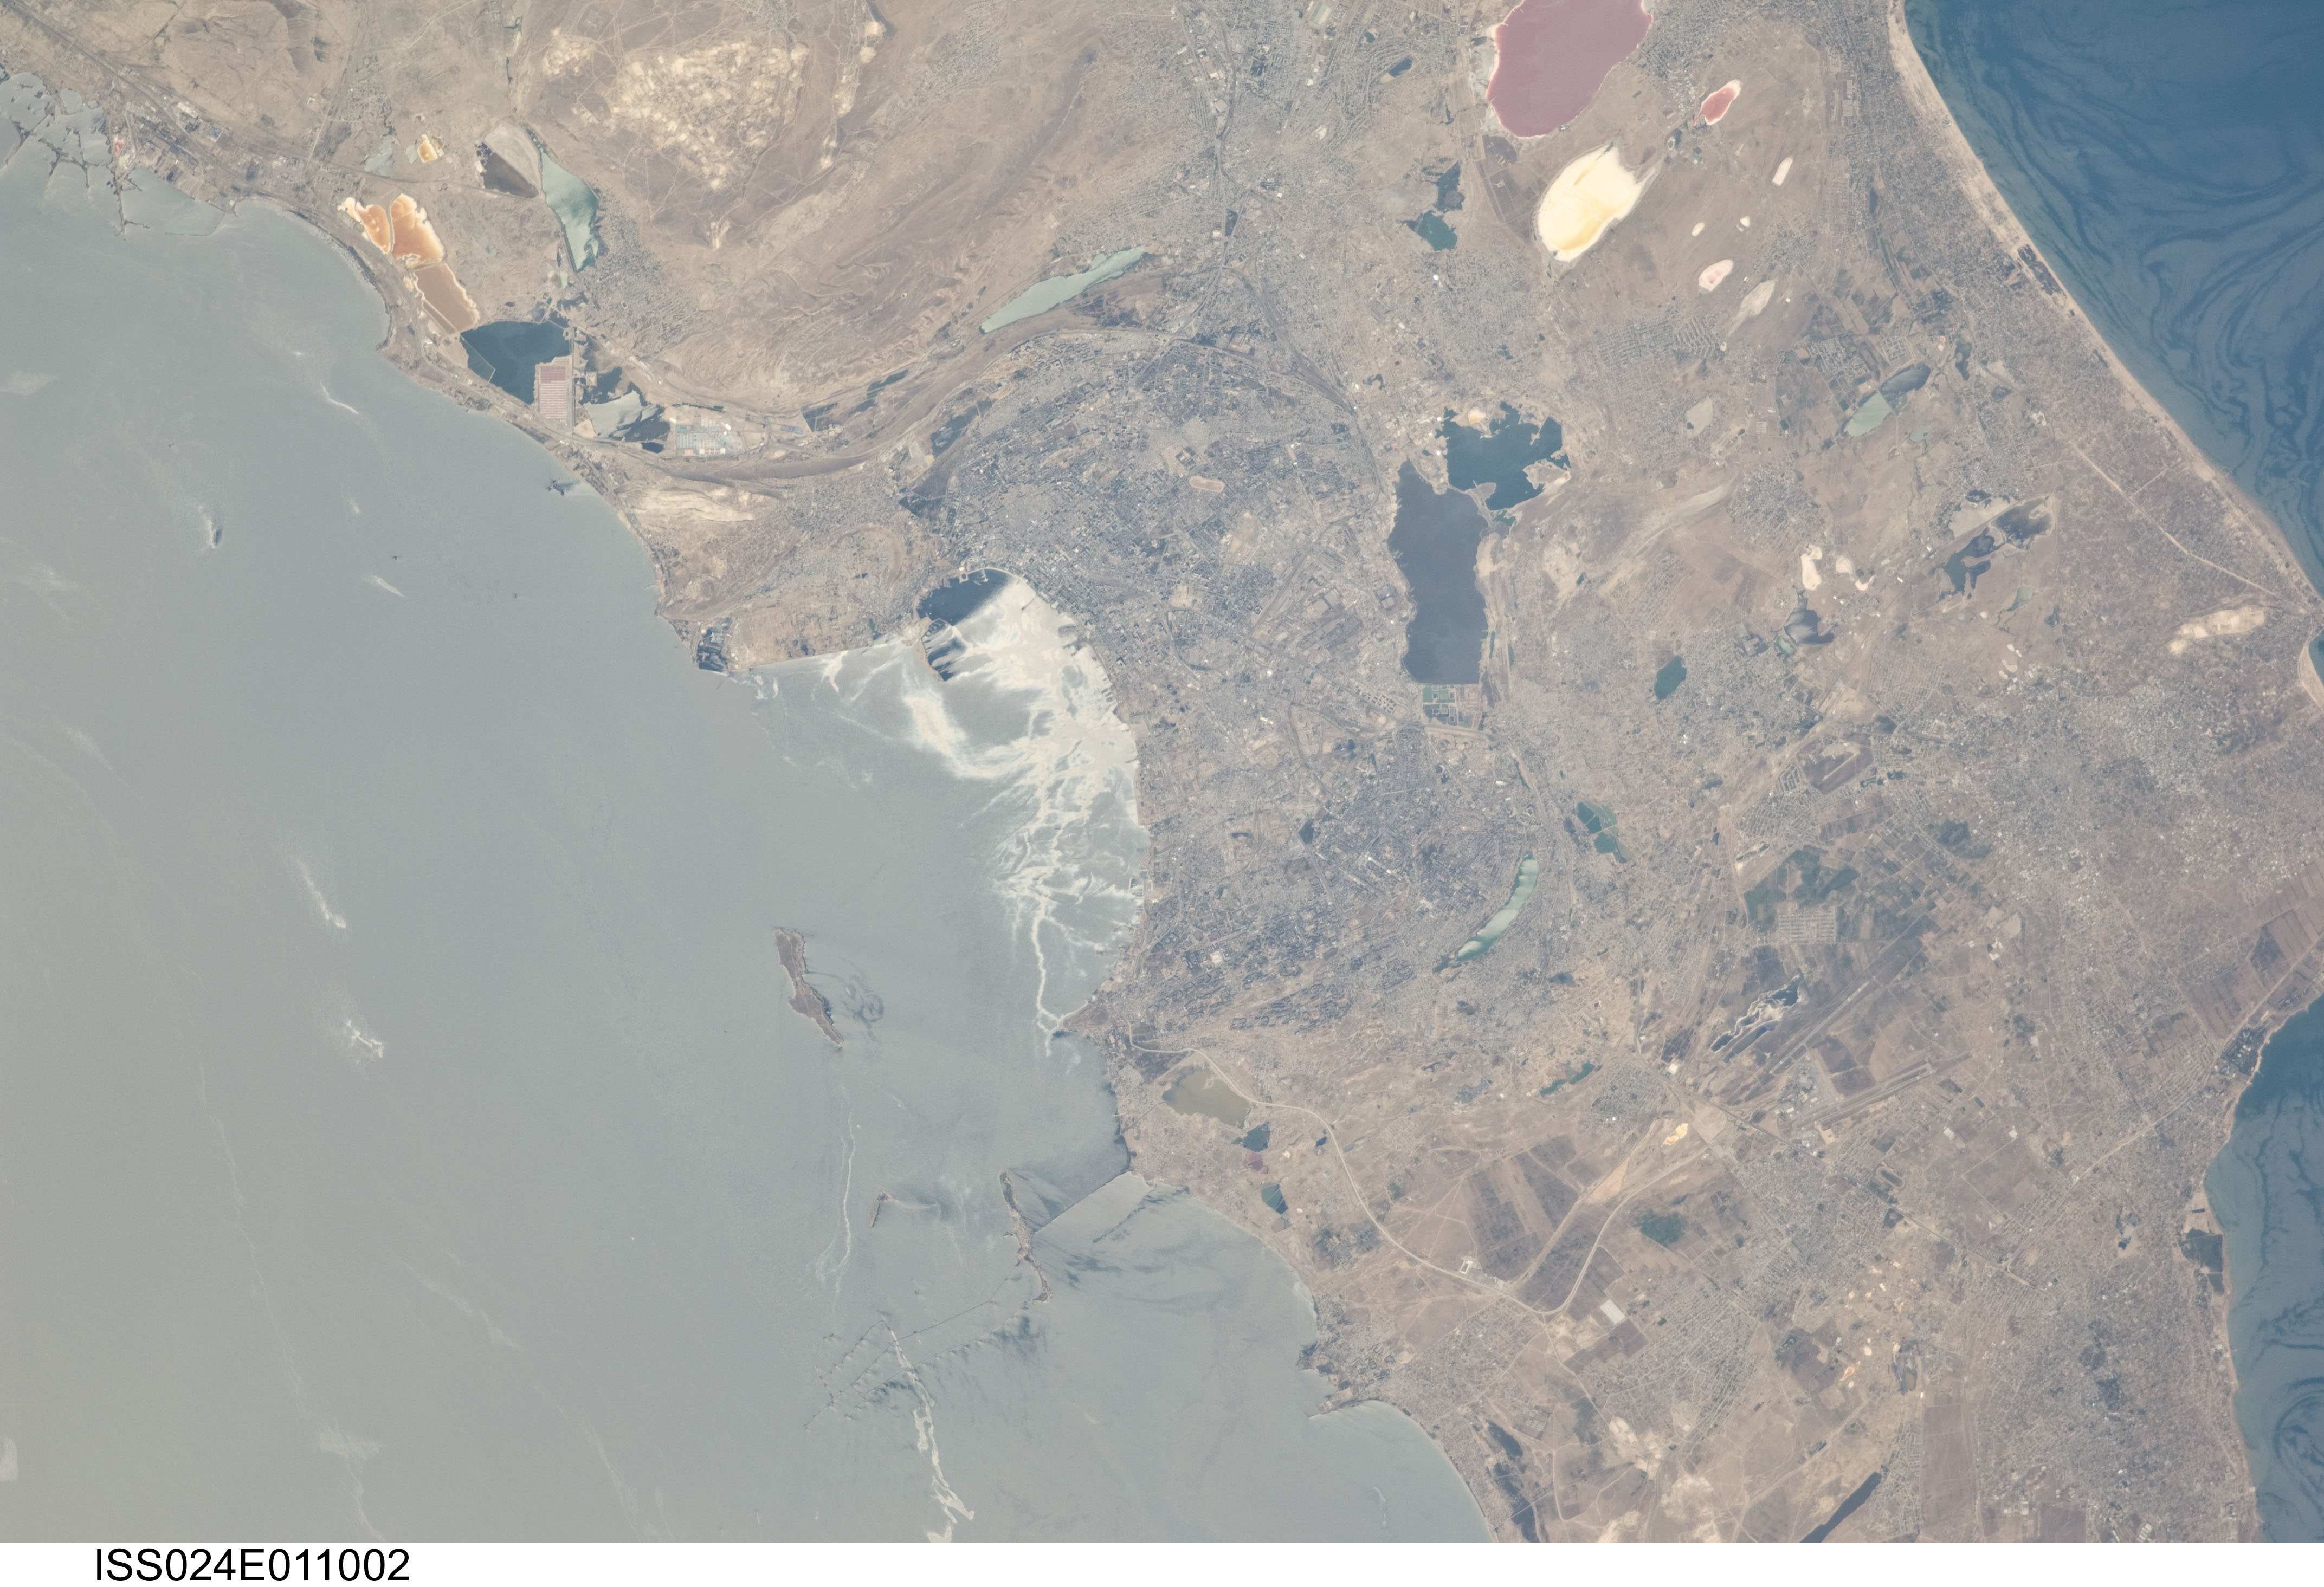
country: AZERBAIJAN
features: BAKU, ABSERON PEN., CASPIAN S., GLINT FEATURES, LAKES, AIRPORTS, ROADS
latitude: 40.4
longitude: 49.9
